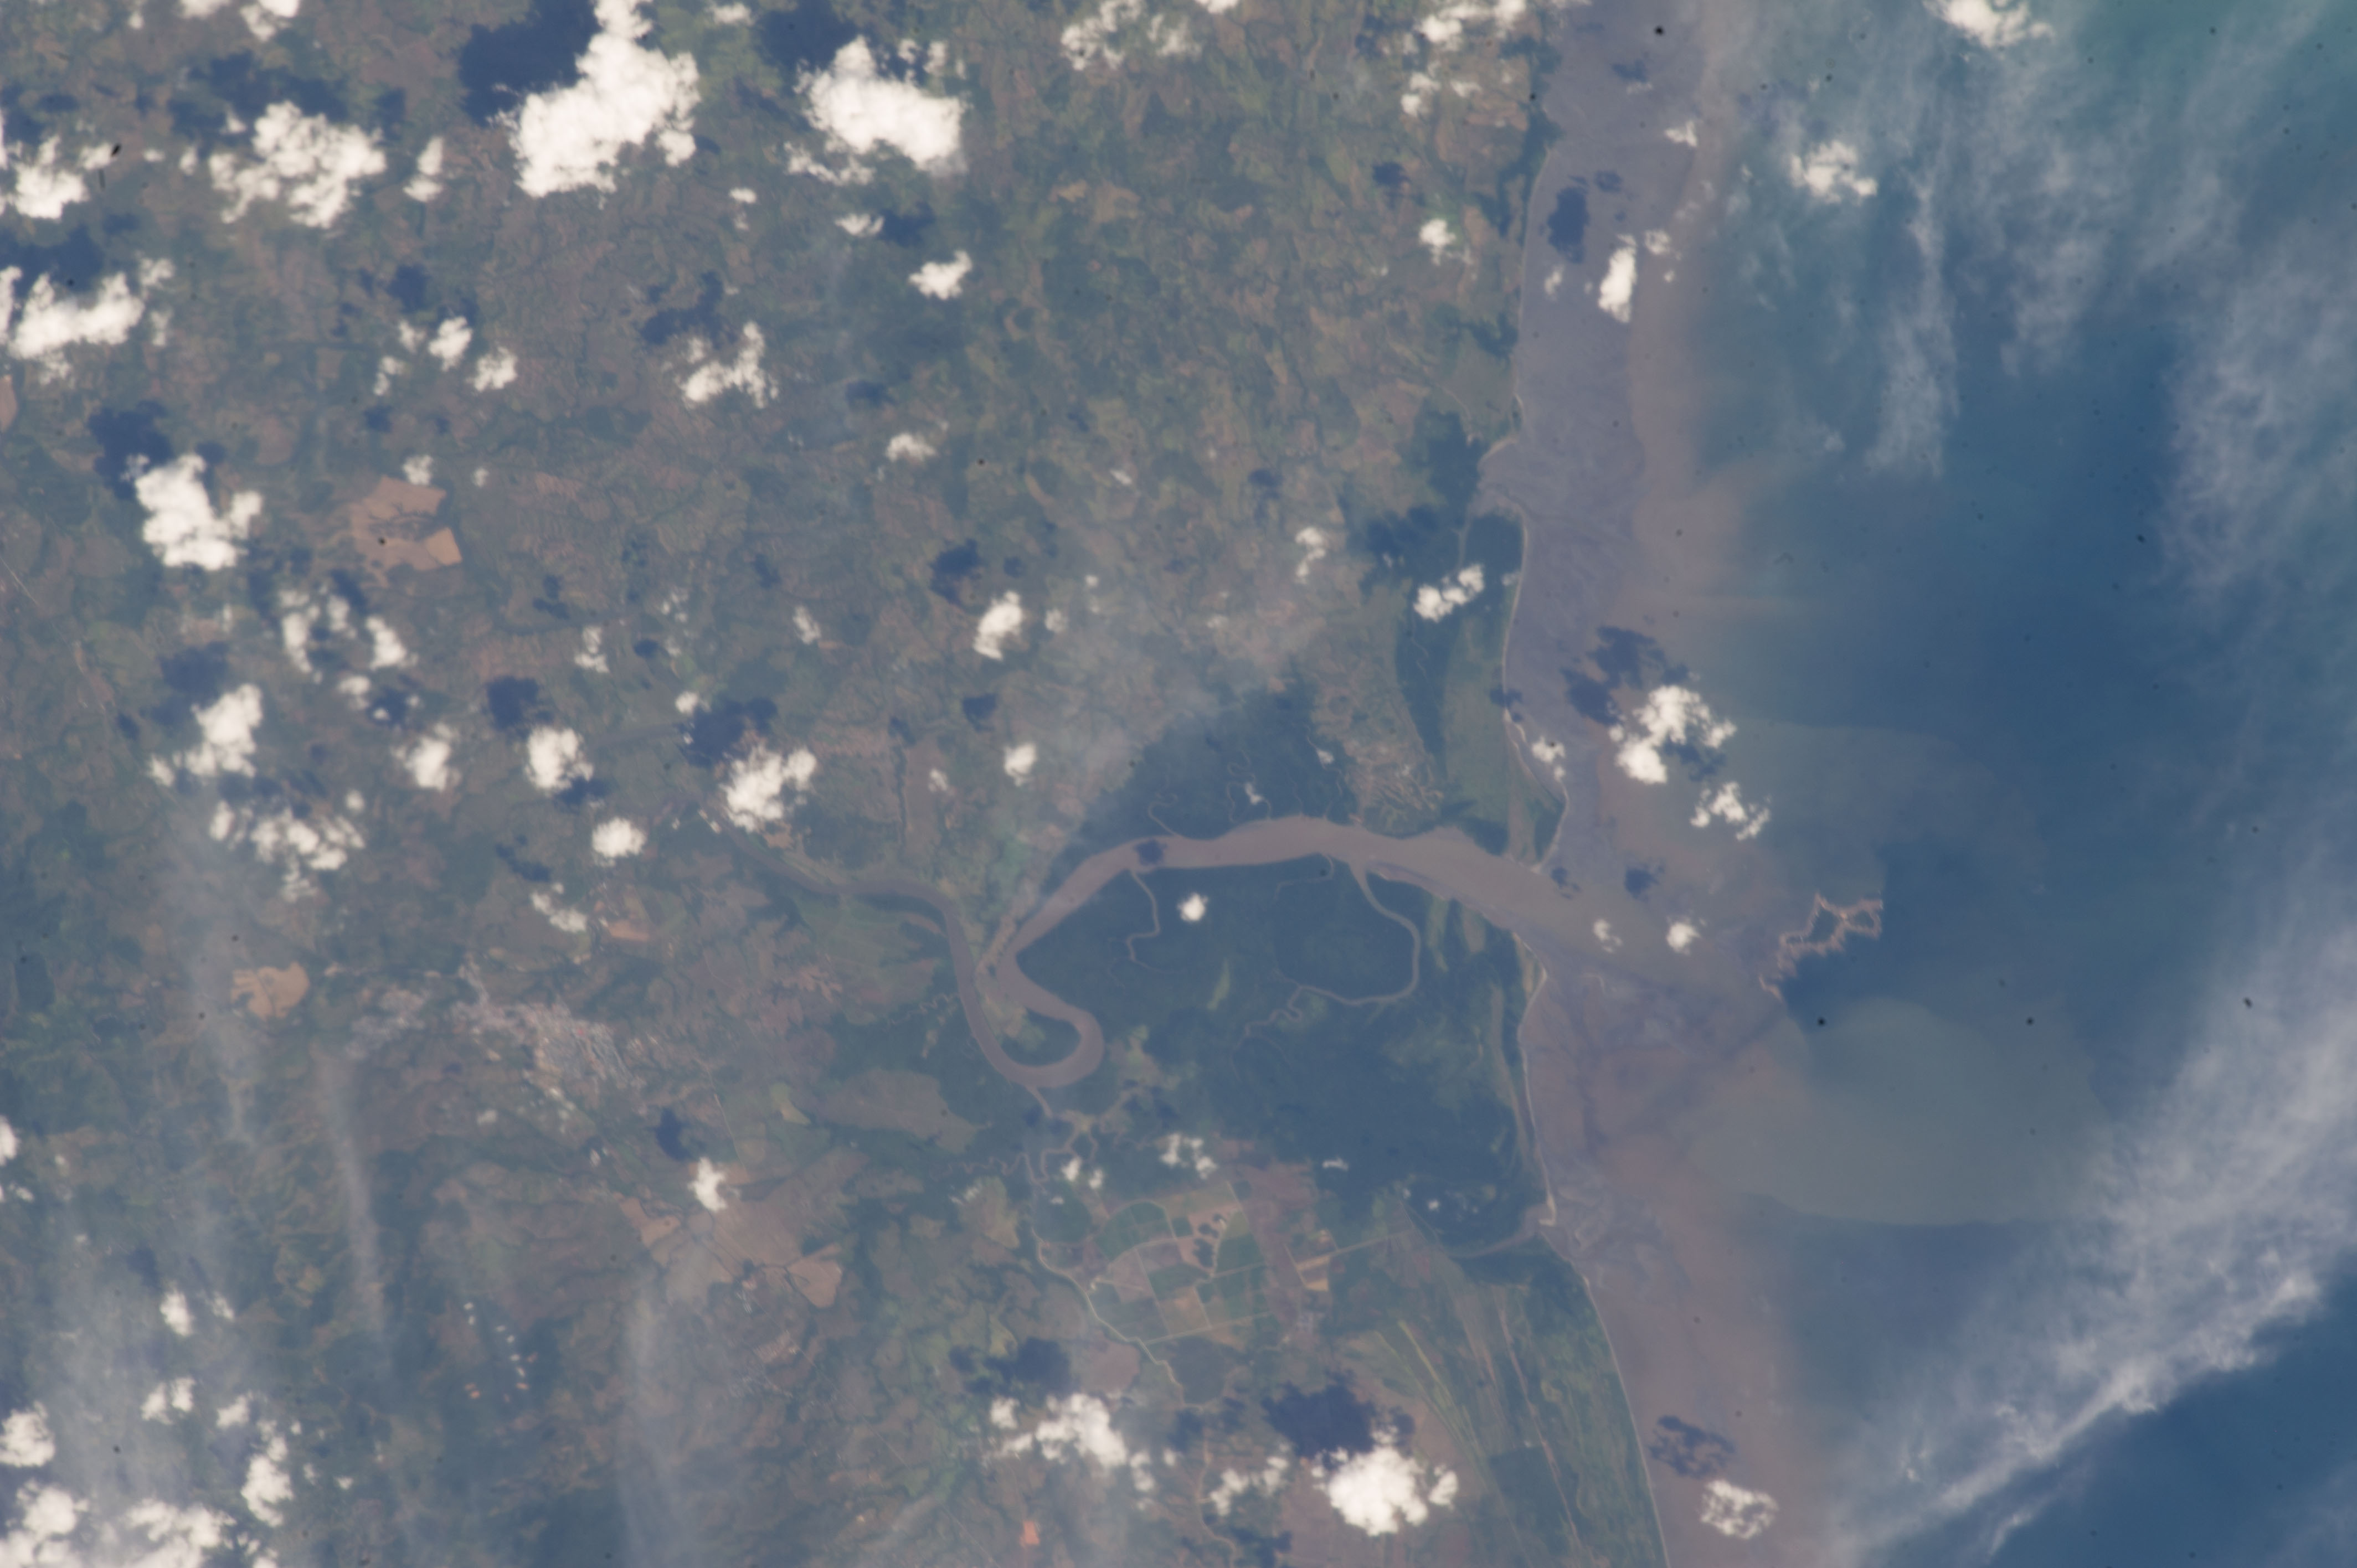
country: PANAMA
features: BAYANO R., SEDIMENT, AGR., BAY OF PANAMA, CHEPO, CHEPILLO I.
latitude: 9.0
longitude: -79.0
